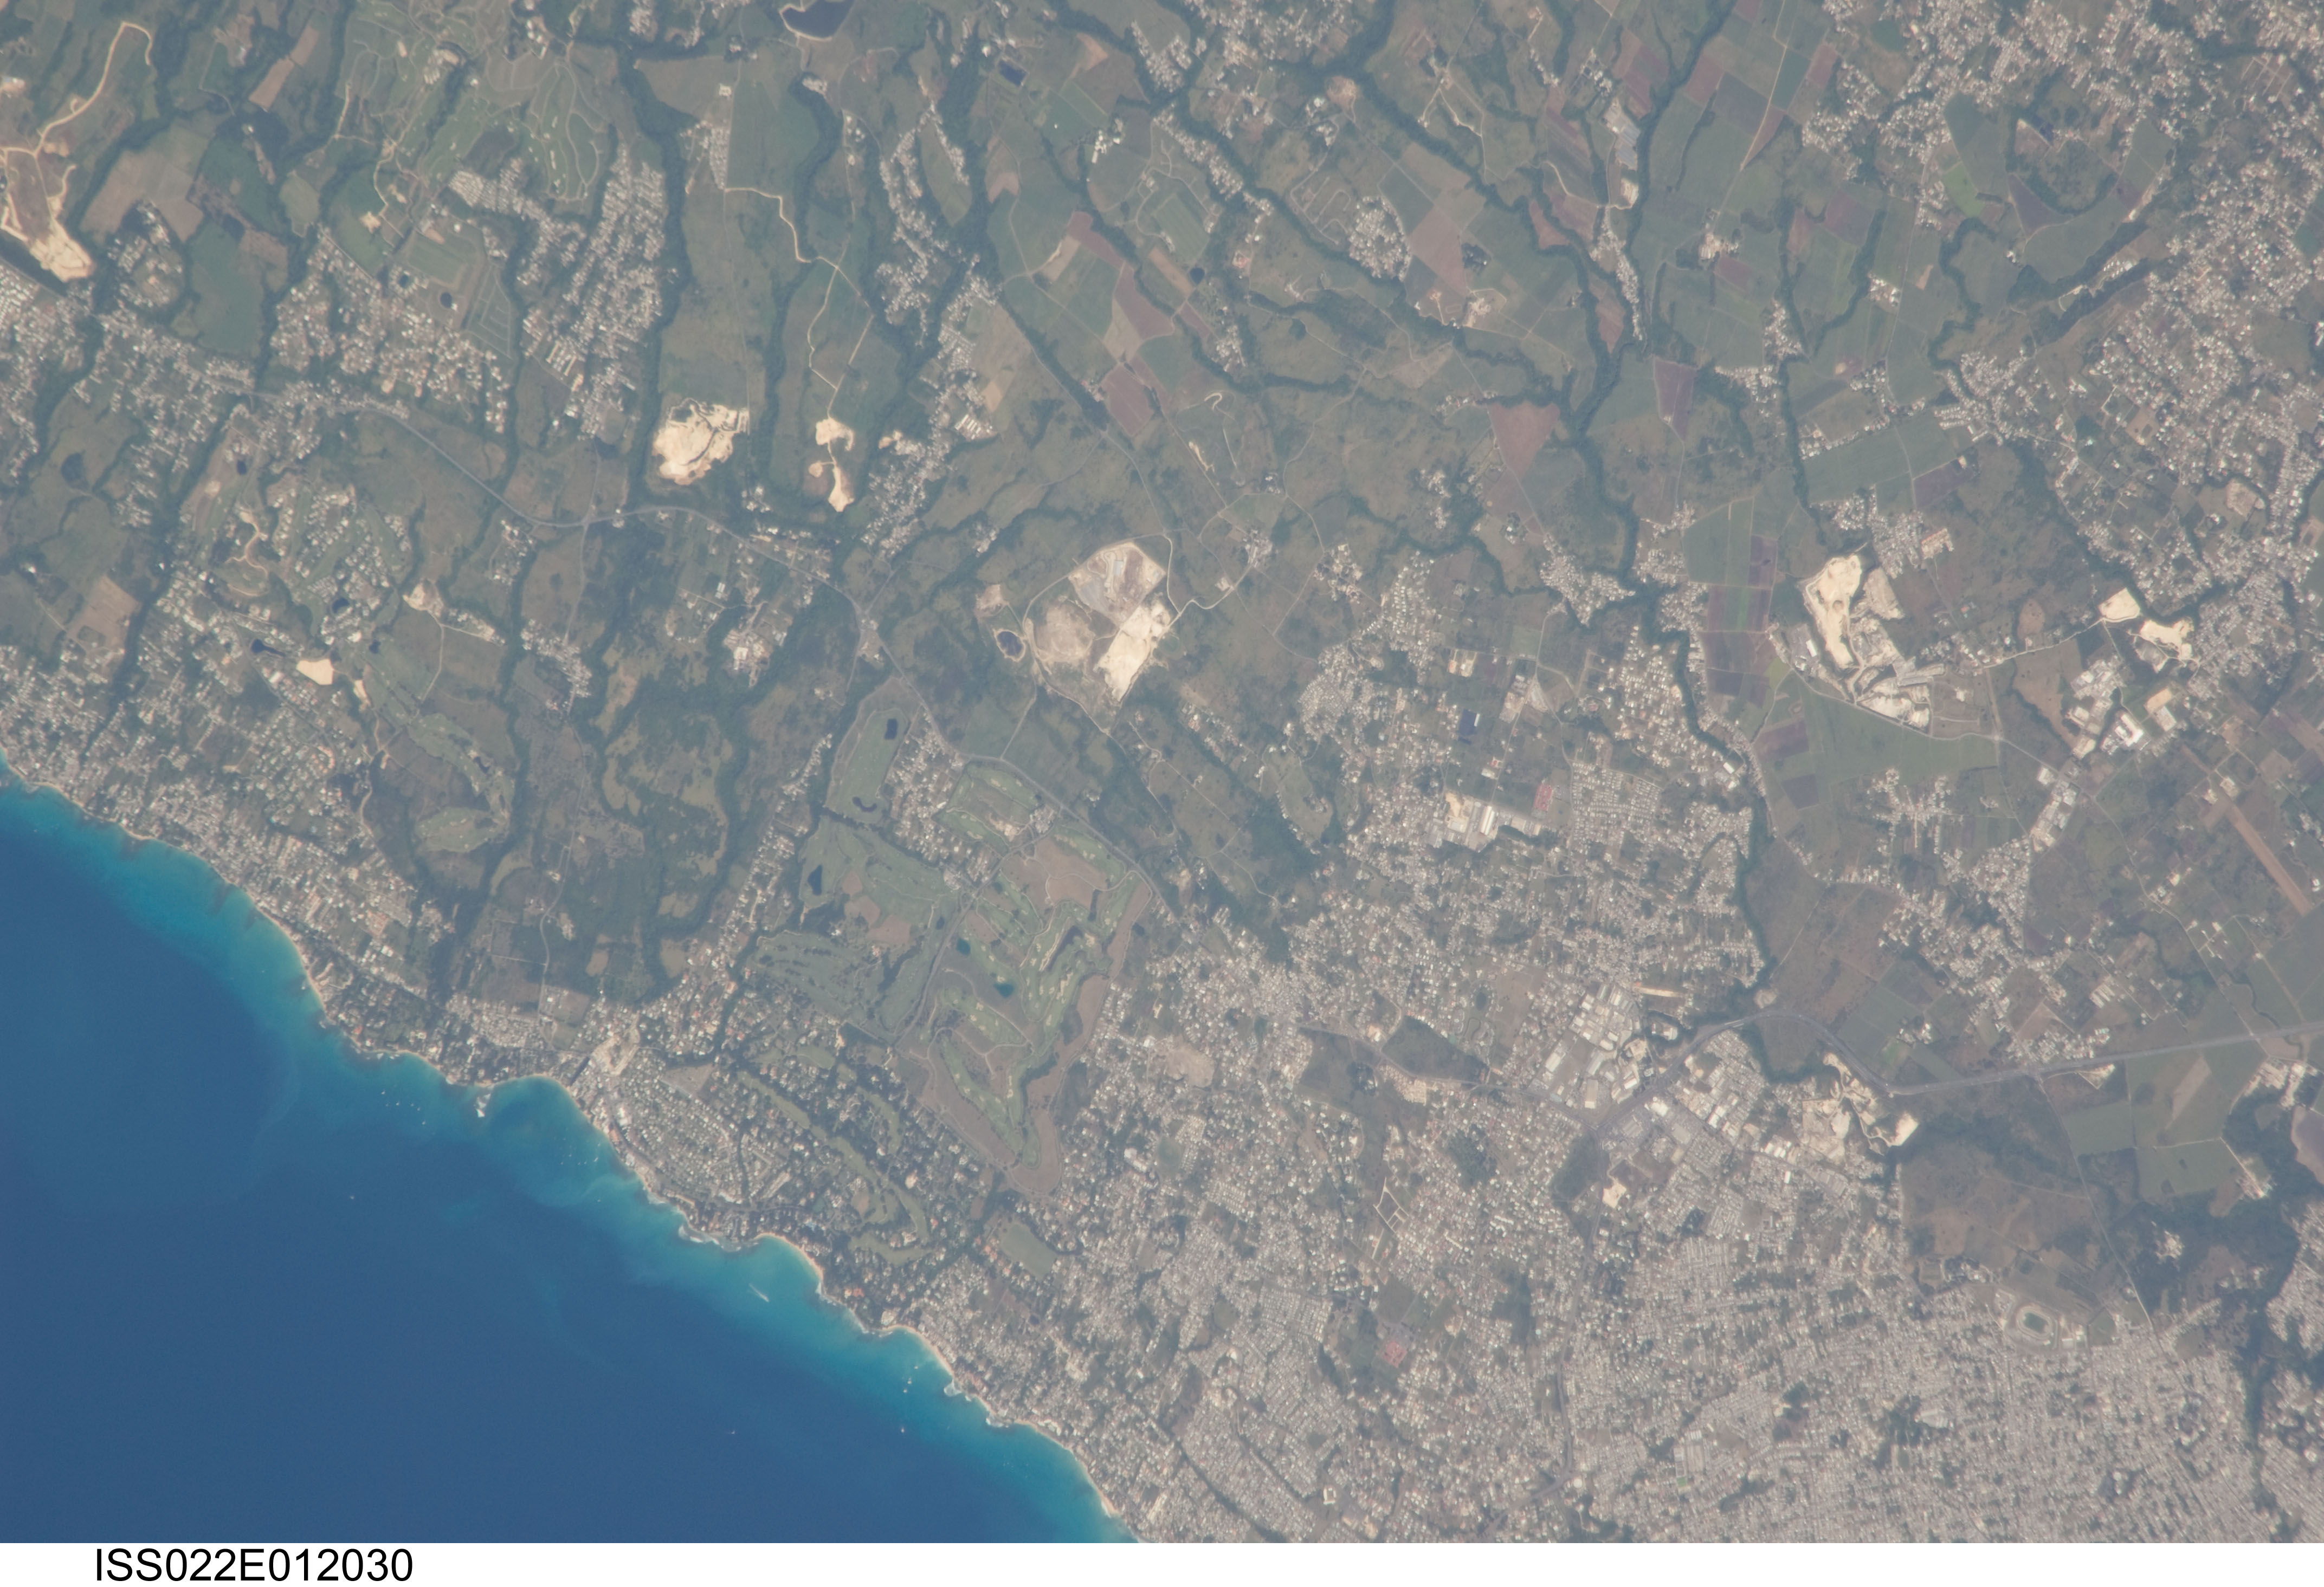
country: LESSER ANTILLES
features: BARBADOS I., BRIDGETOWN, COAST, AGR.
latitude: 13.2
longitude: -59.6
